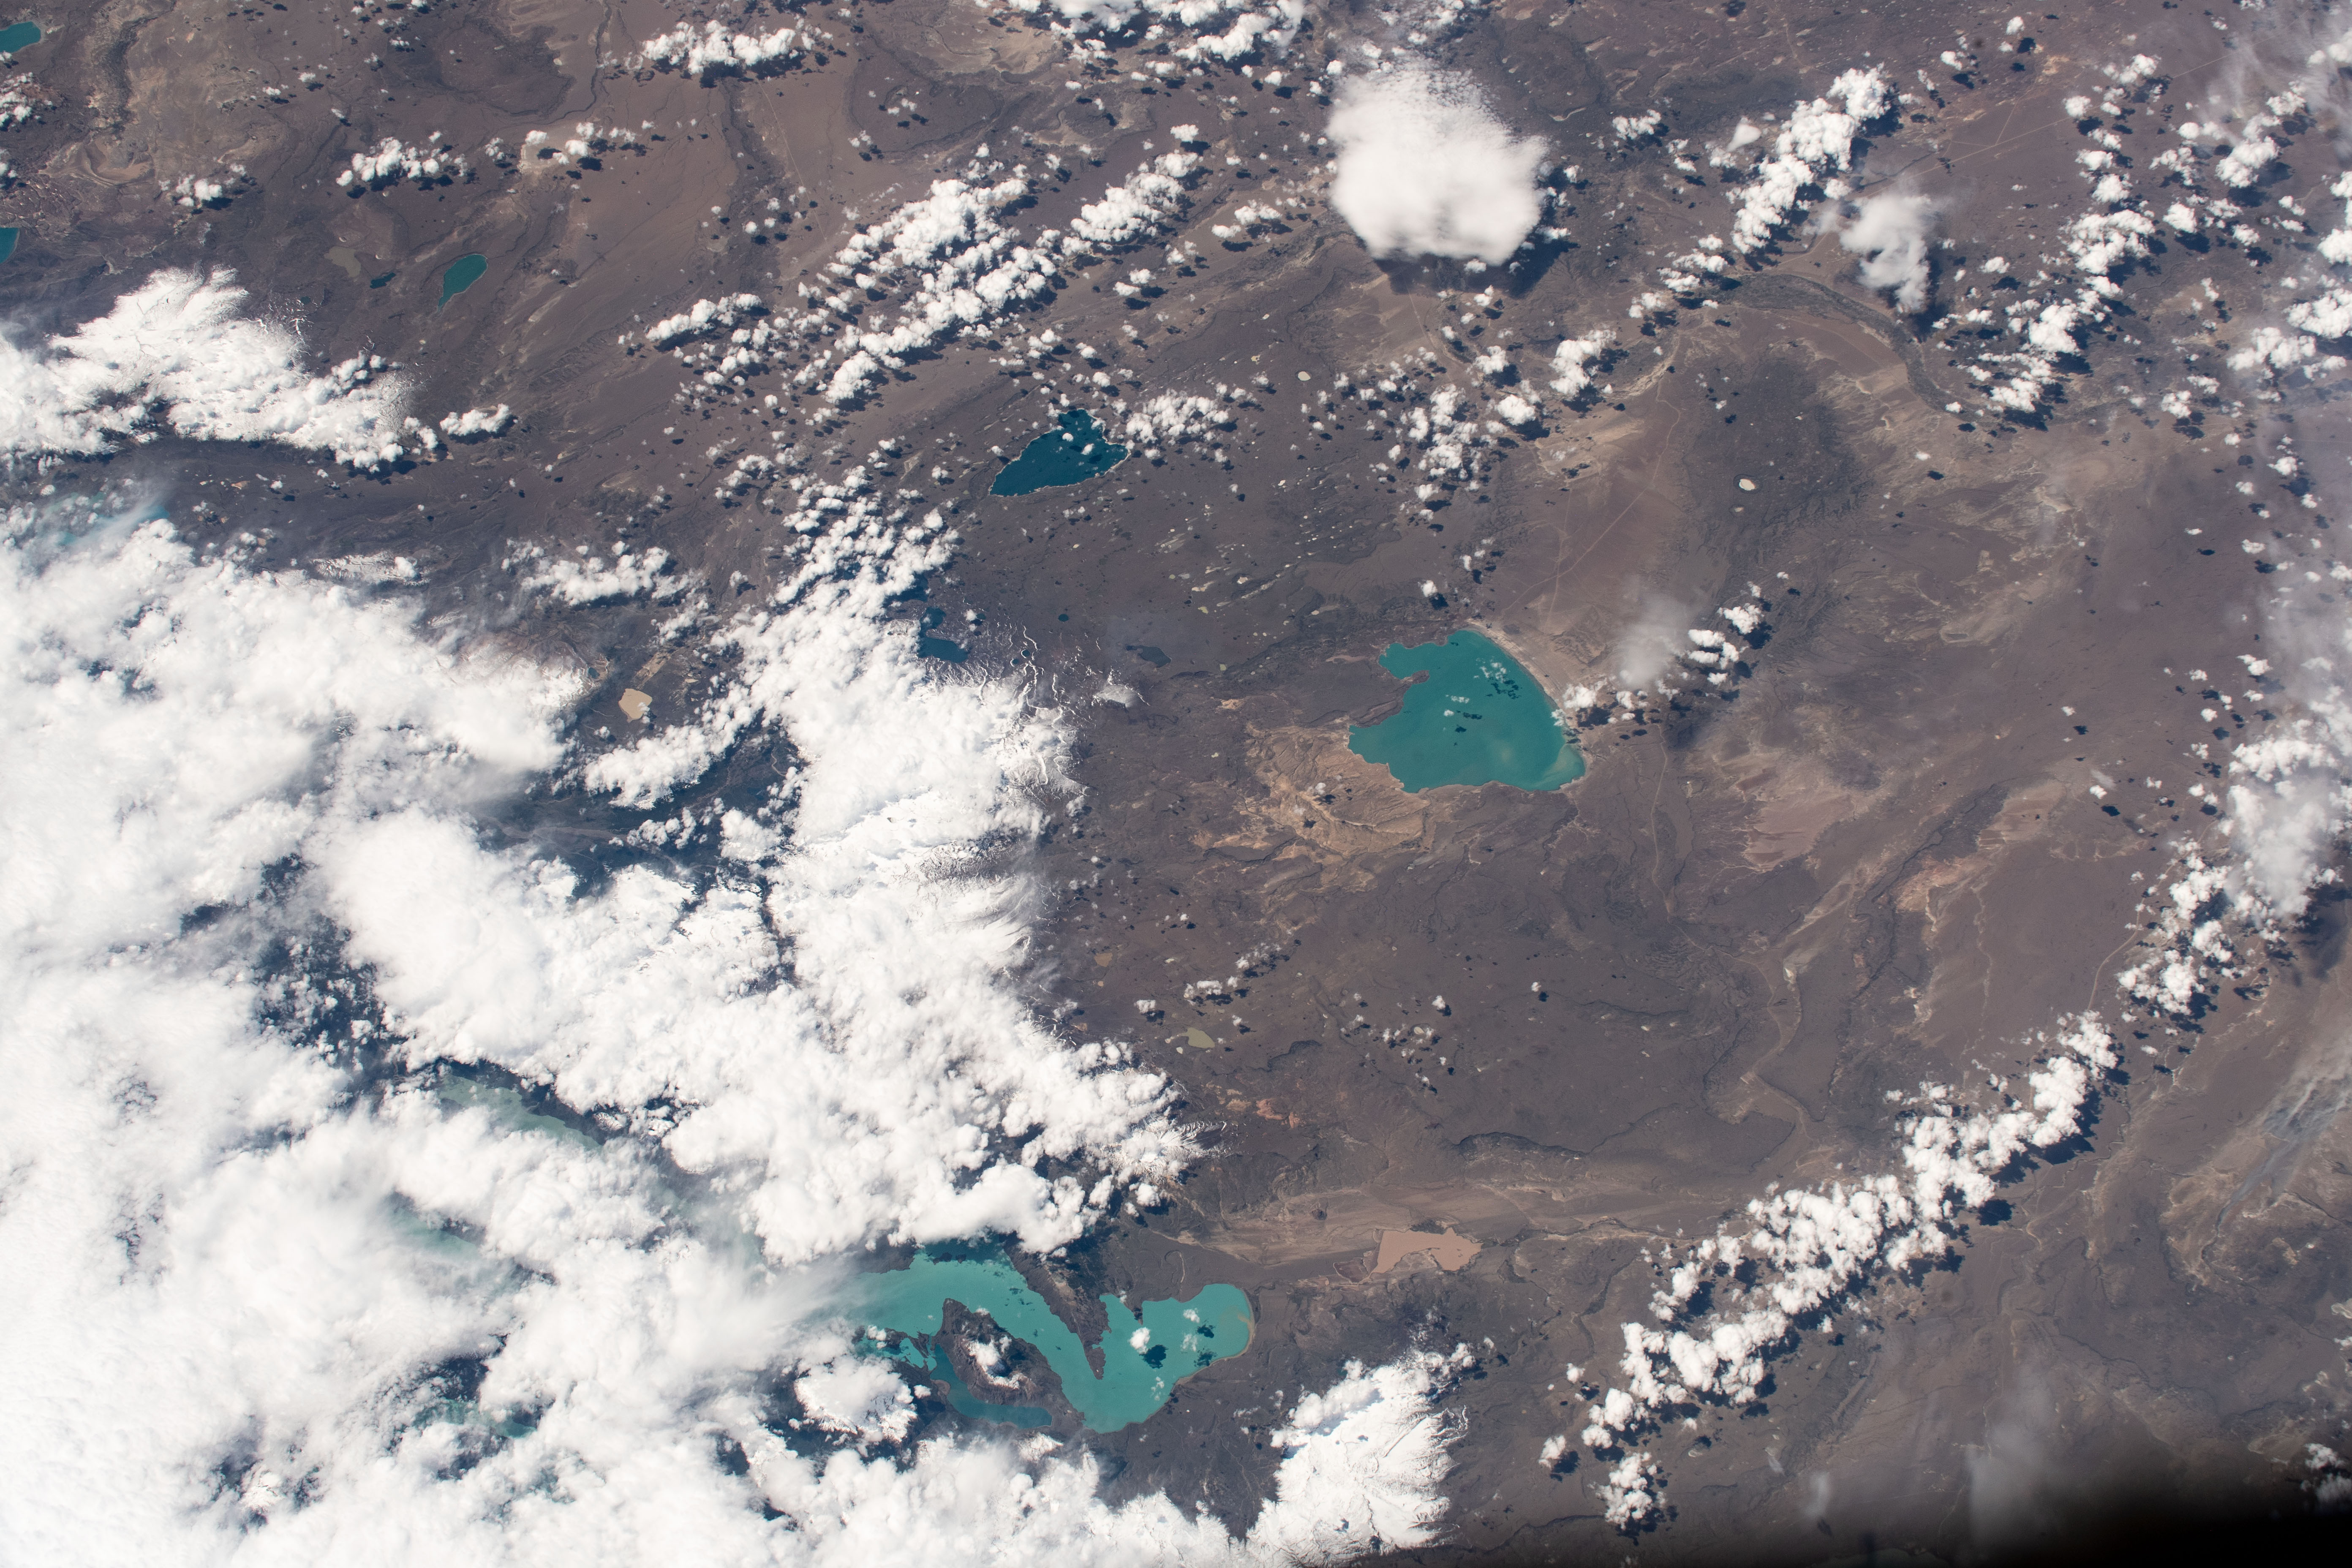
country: ARGENTINA
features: CARDIEL LAKE, LAGO STROBEL
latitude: -48.4
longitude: -71.4
